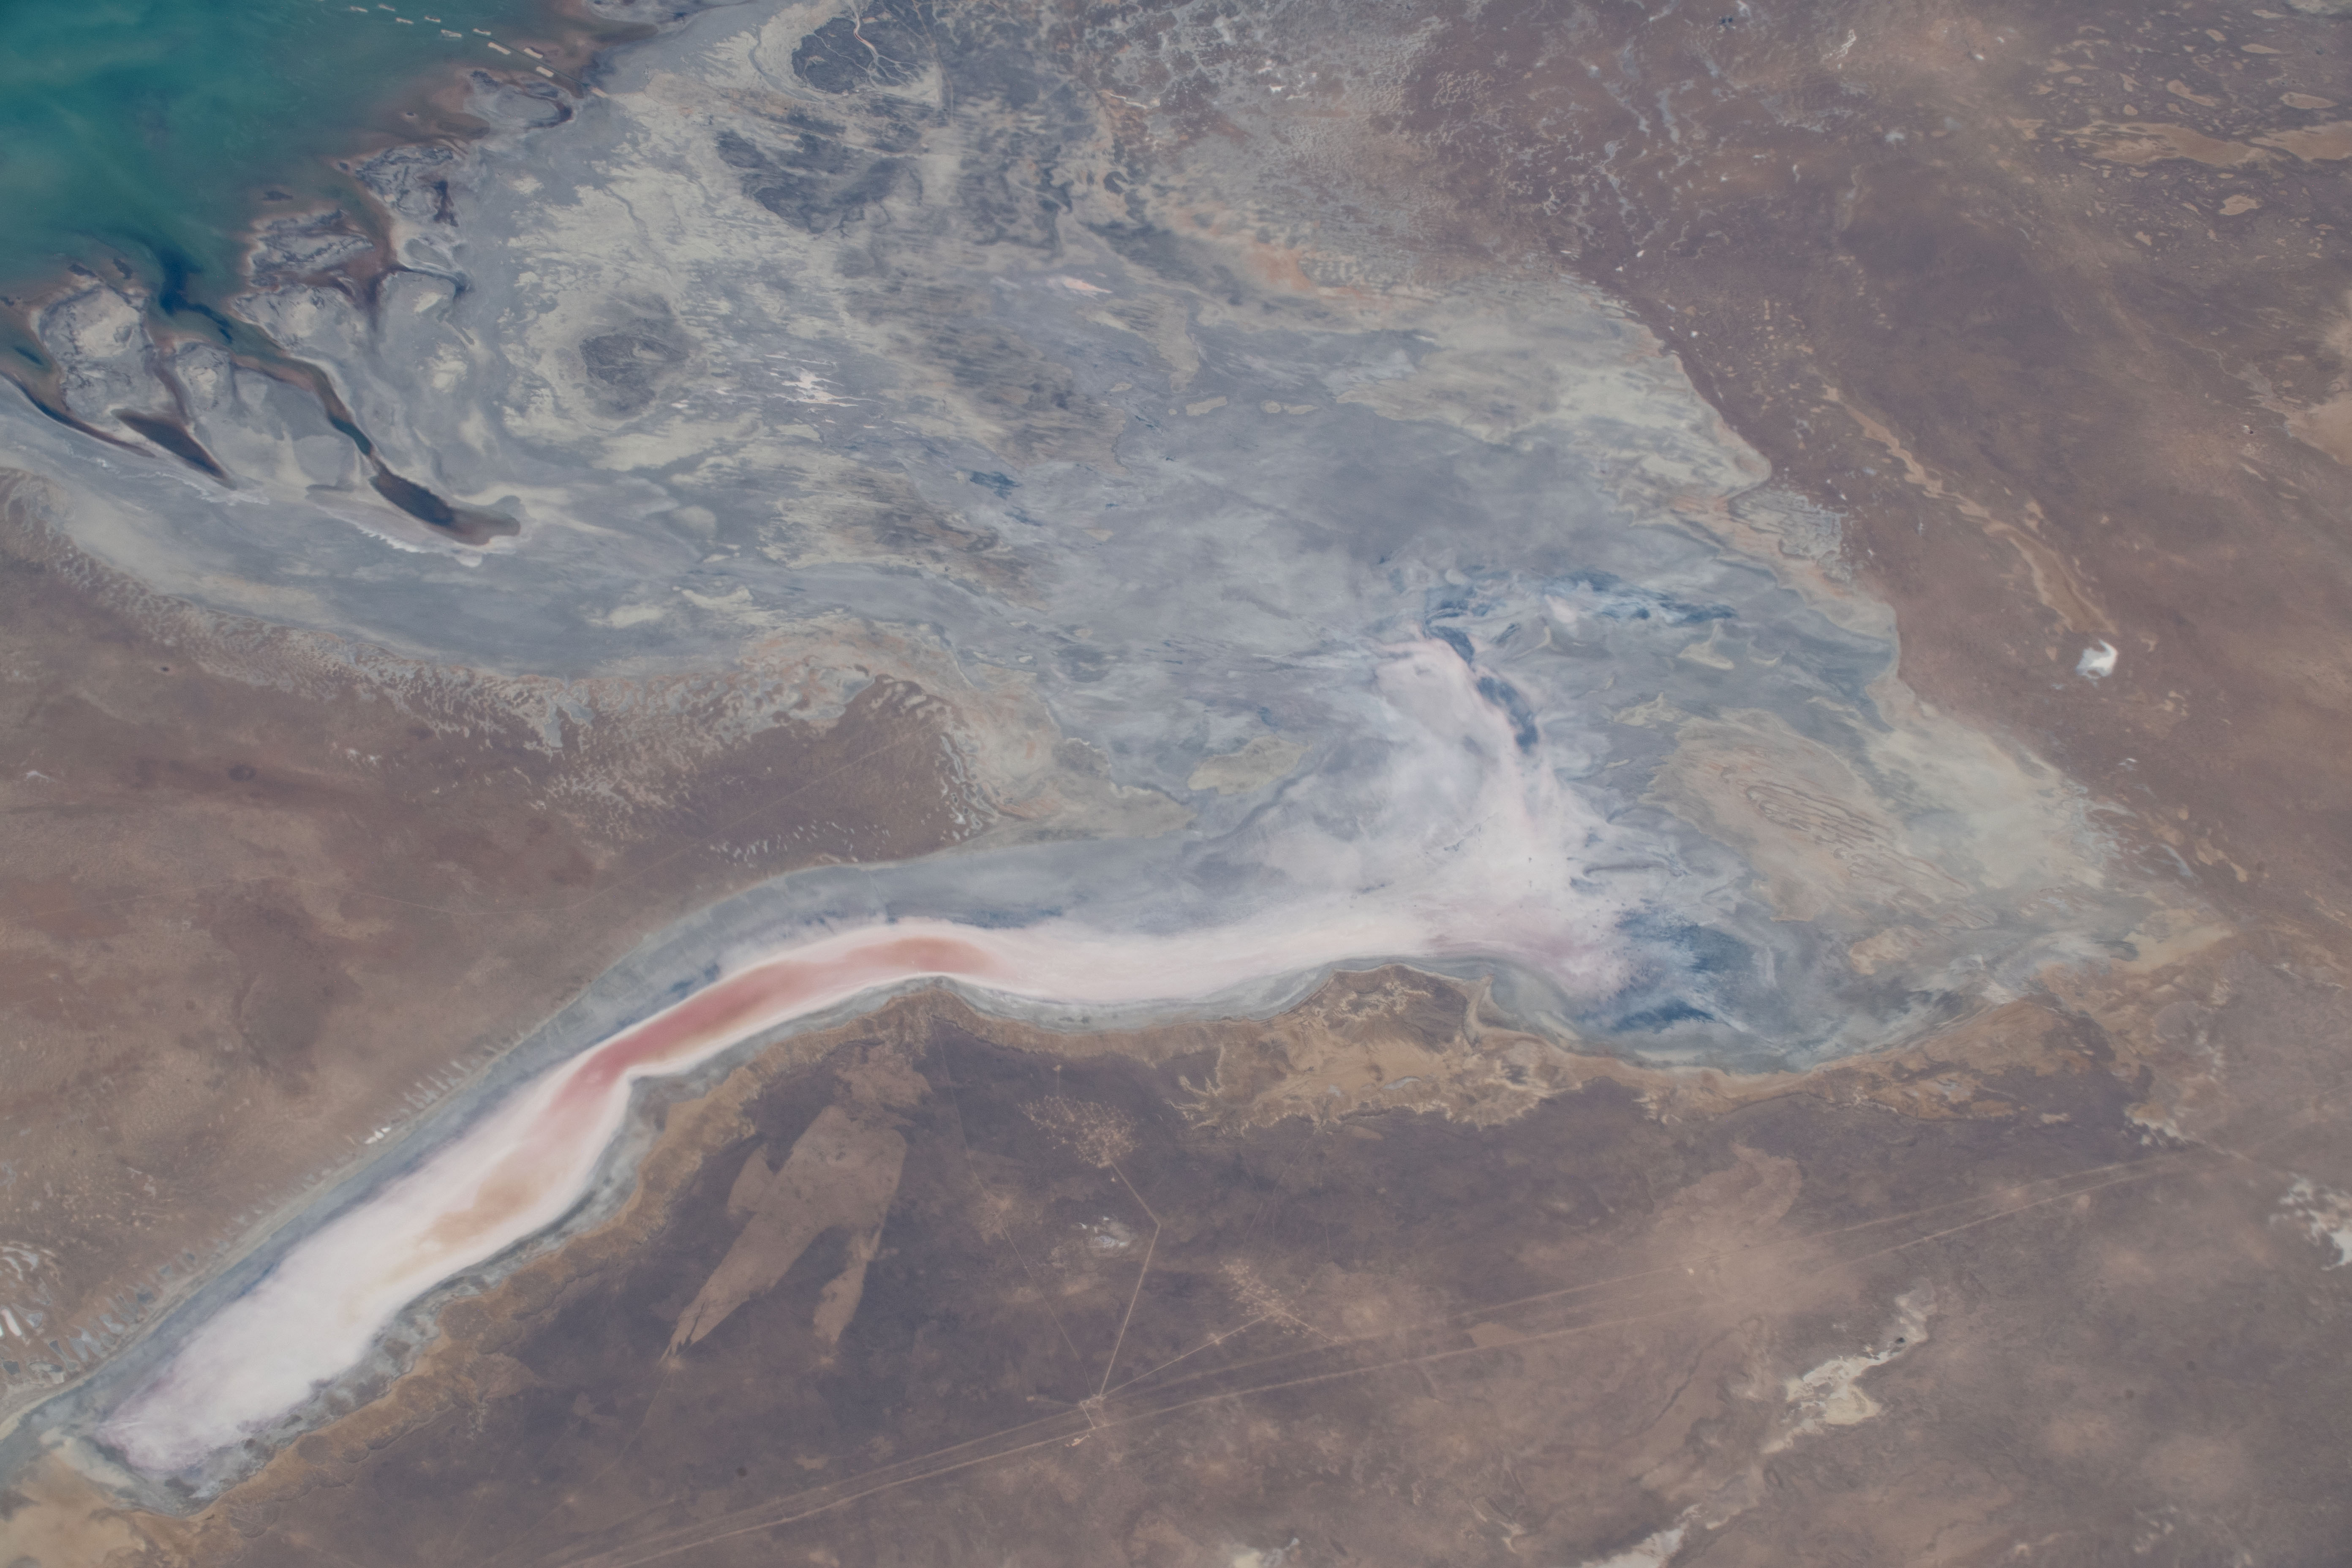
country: KAZAKHSTAN
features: MANGYSTAU, CASPIAN SEA, USTJURT
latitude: 45.2
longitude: 53.9
